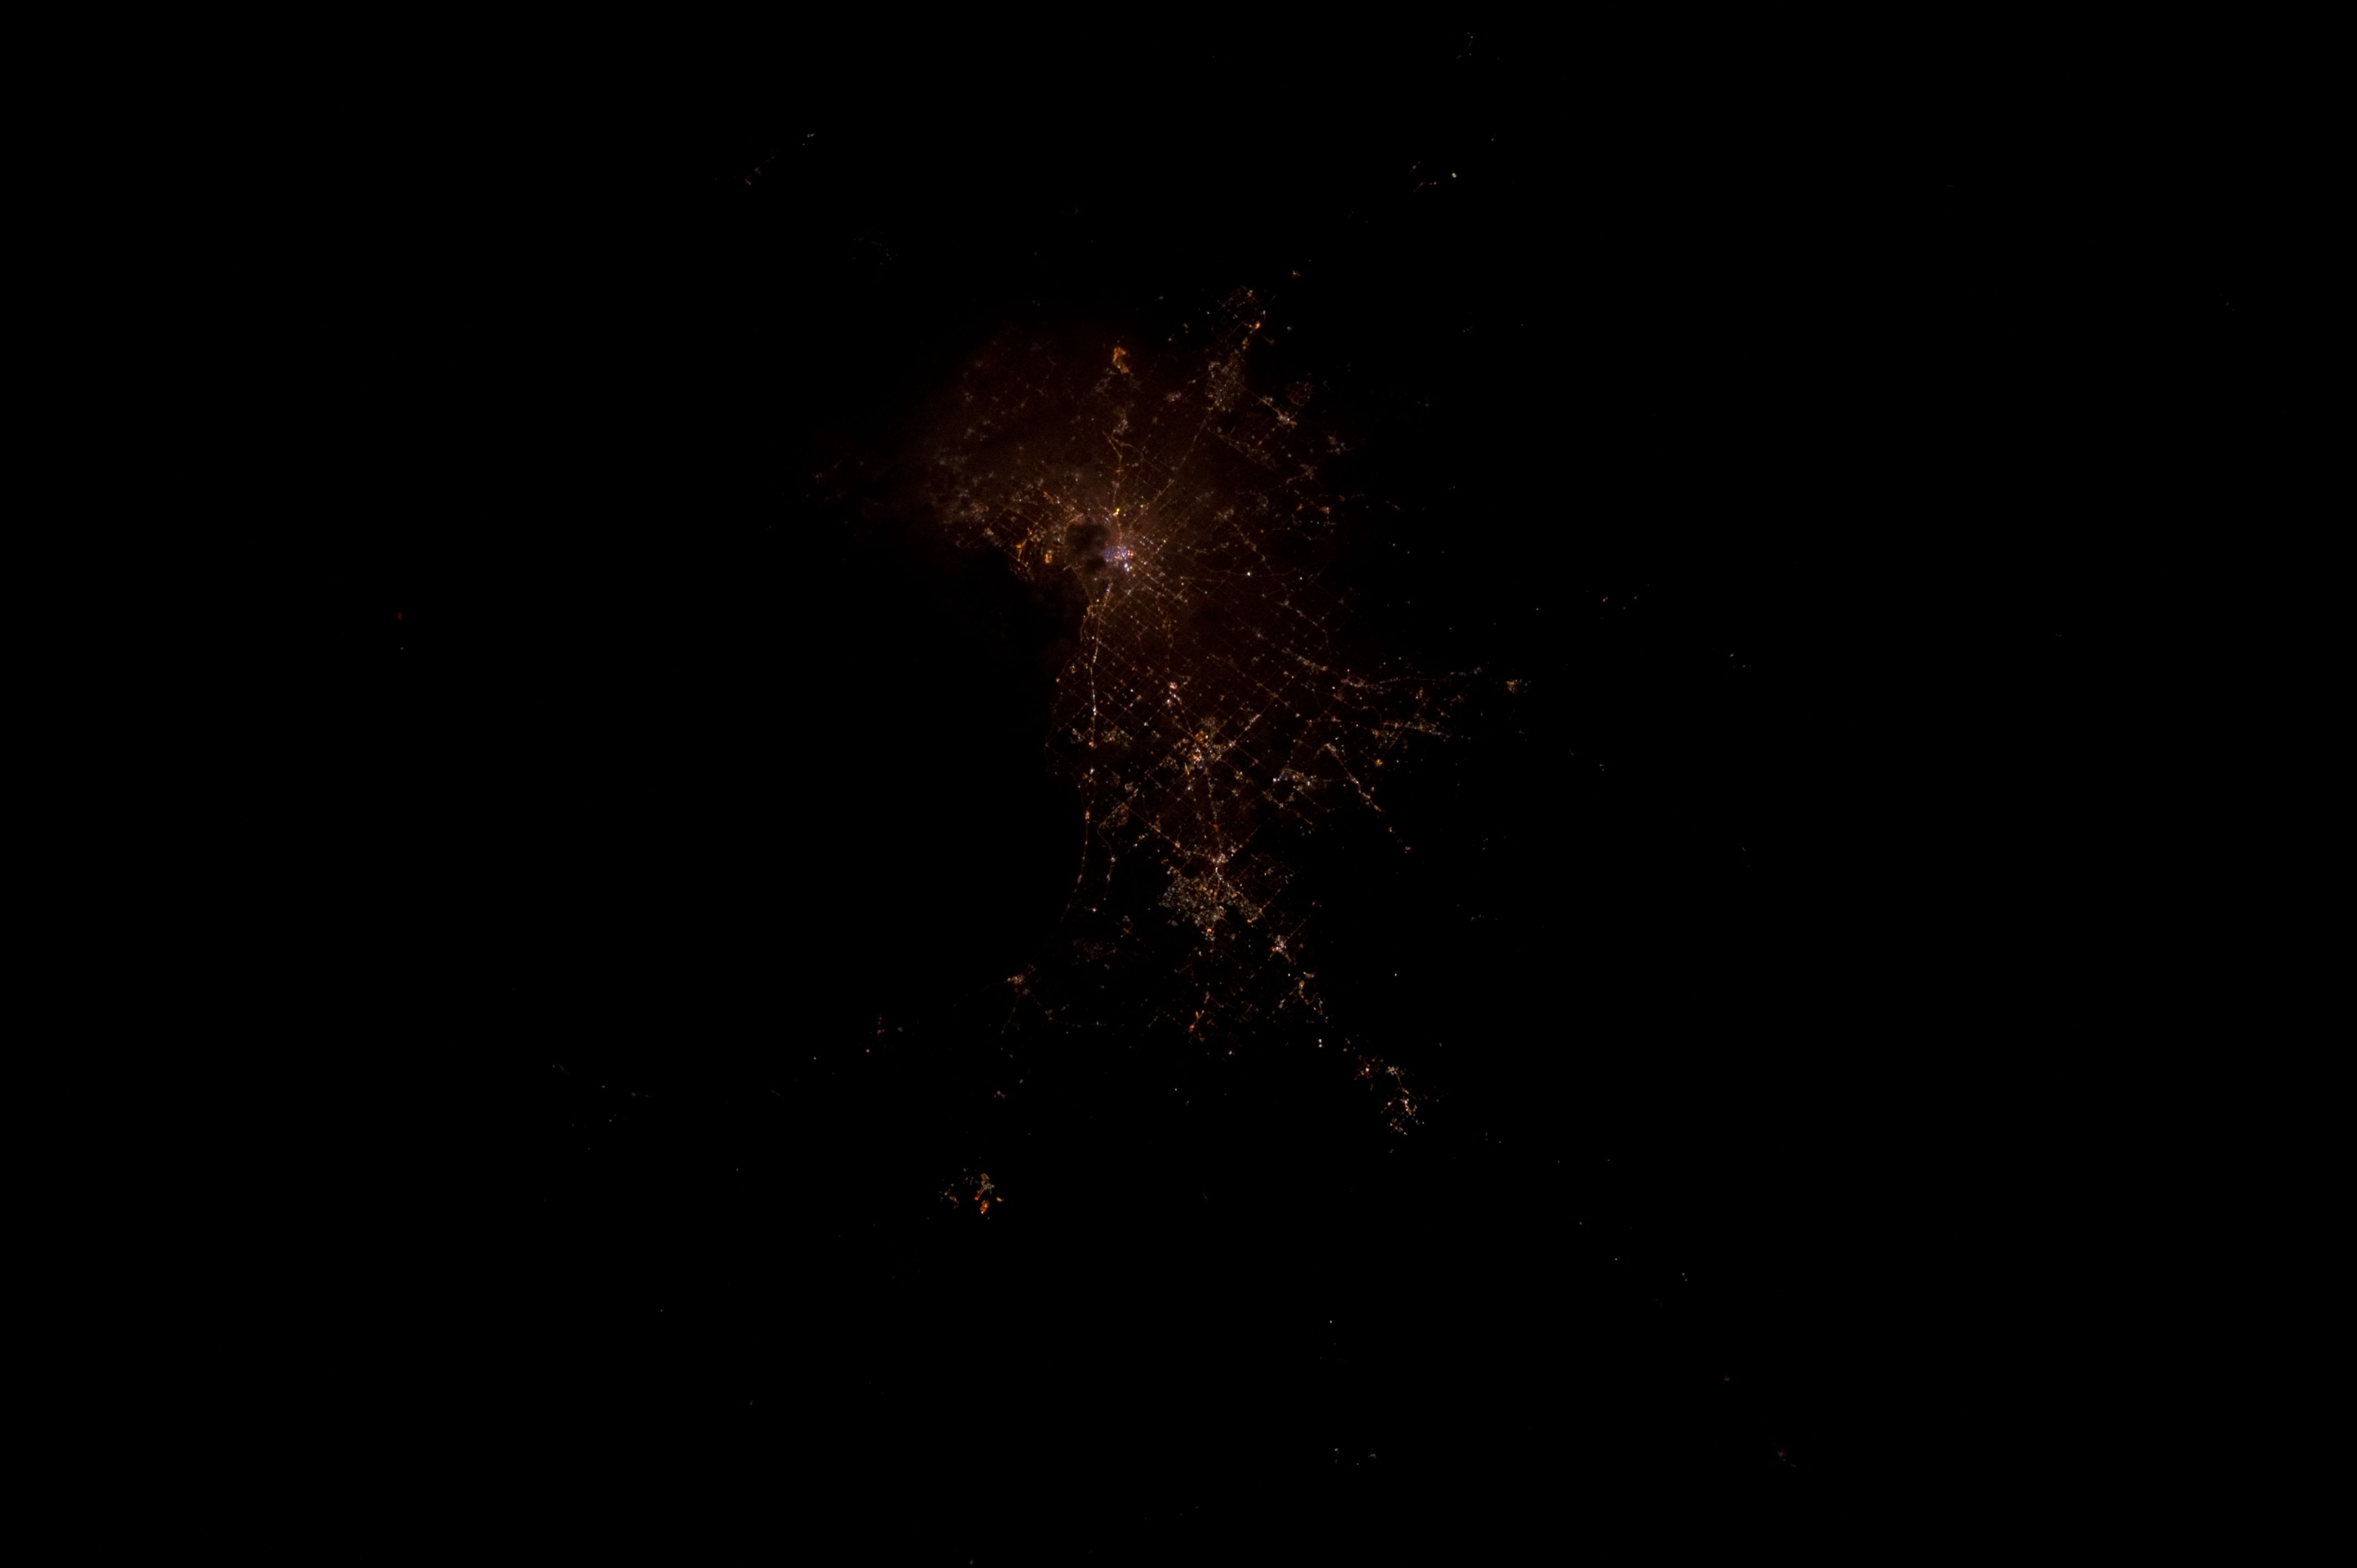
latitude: -37.8
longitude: 145.0
